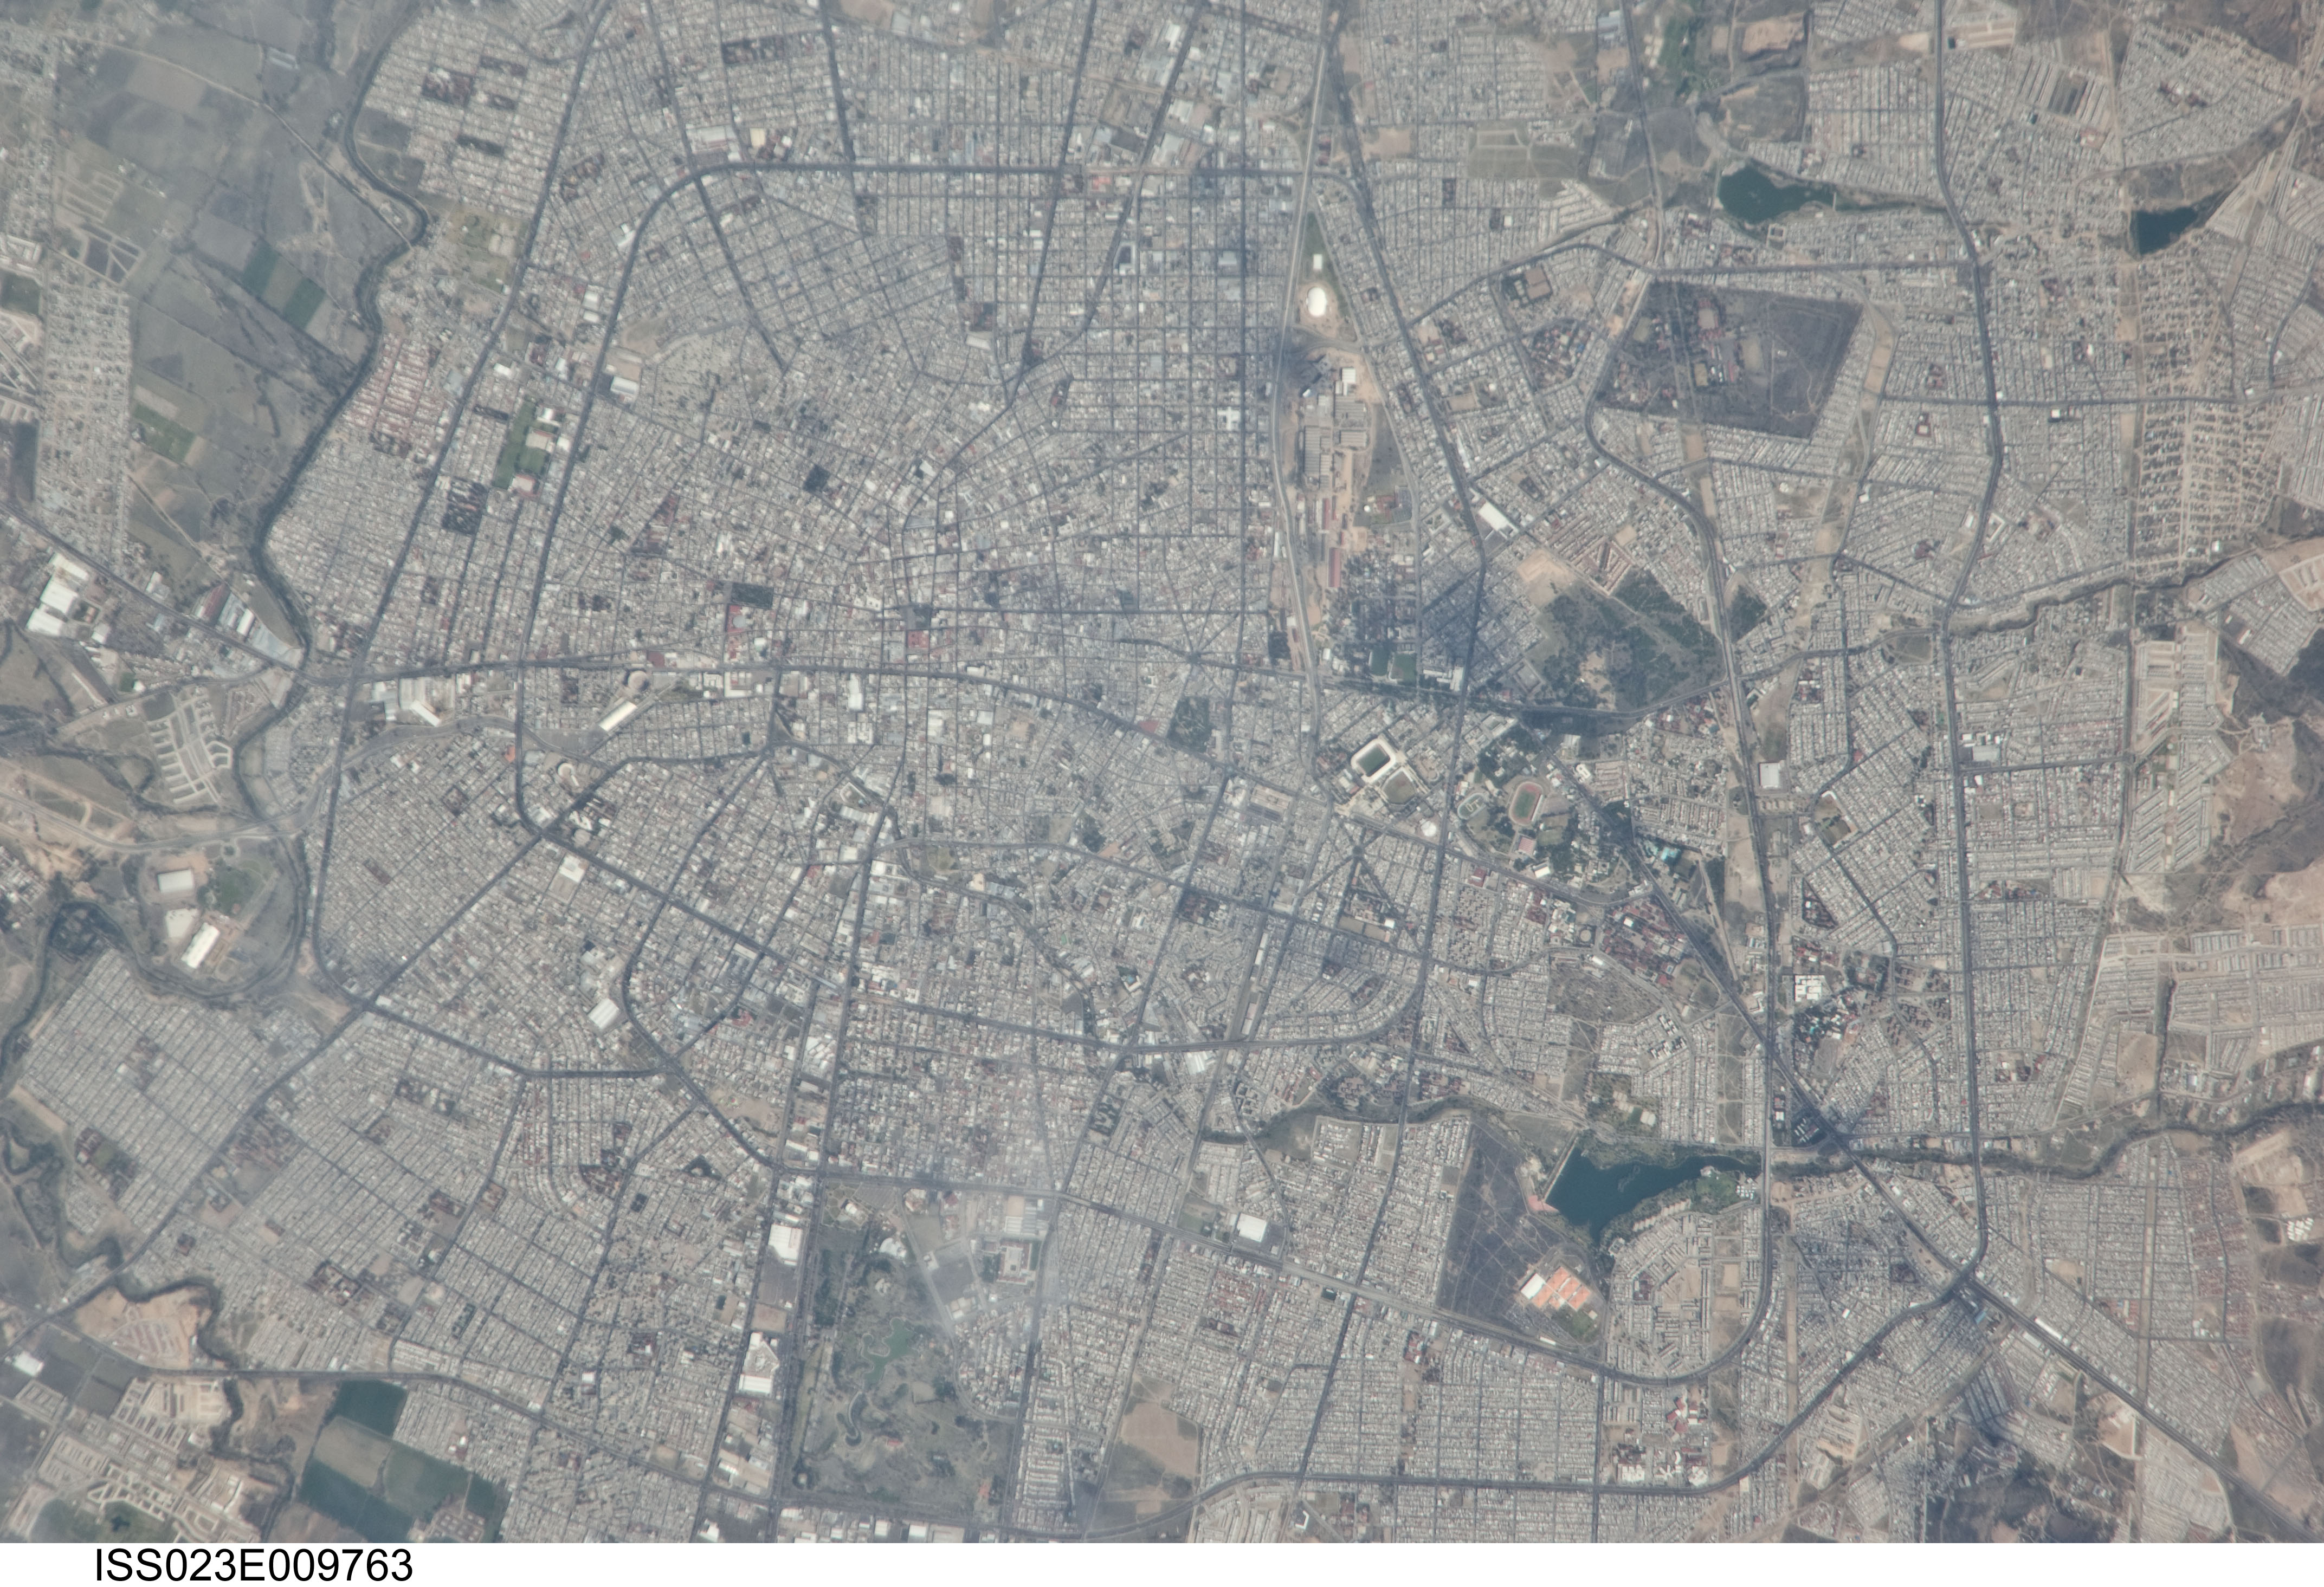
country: MEXICO
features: AGUASCALIENTES, URBAN LAND COVER
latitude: 21.9
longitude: -102.3
